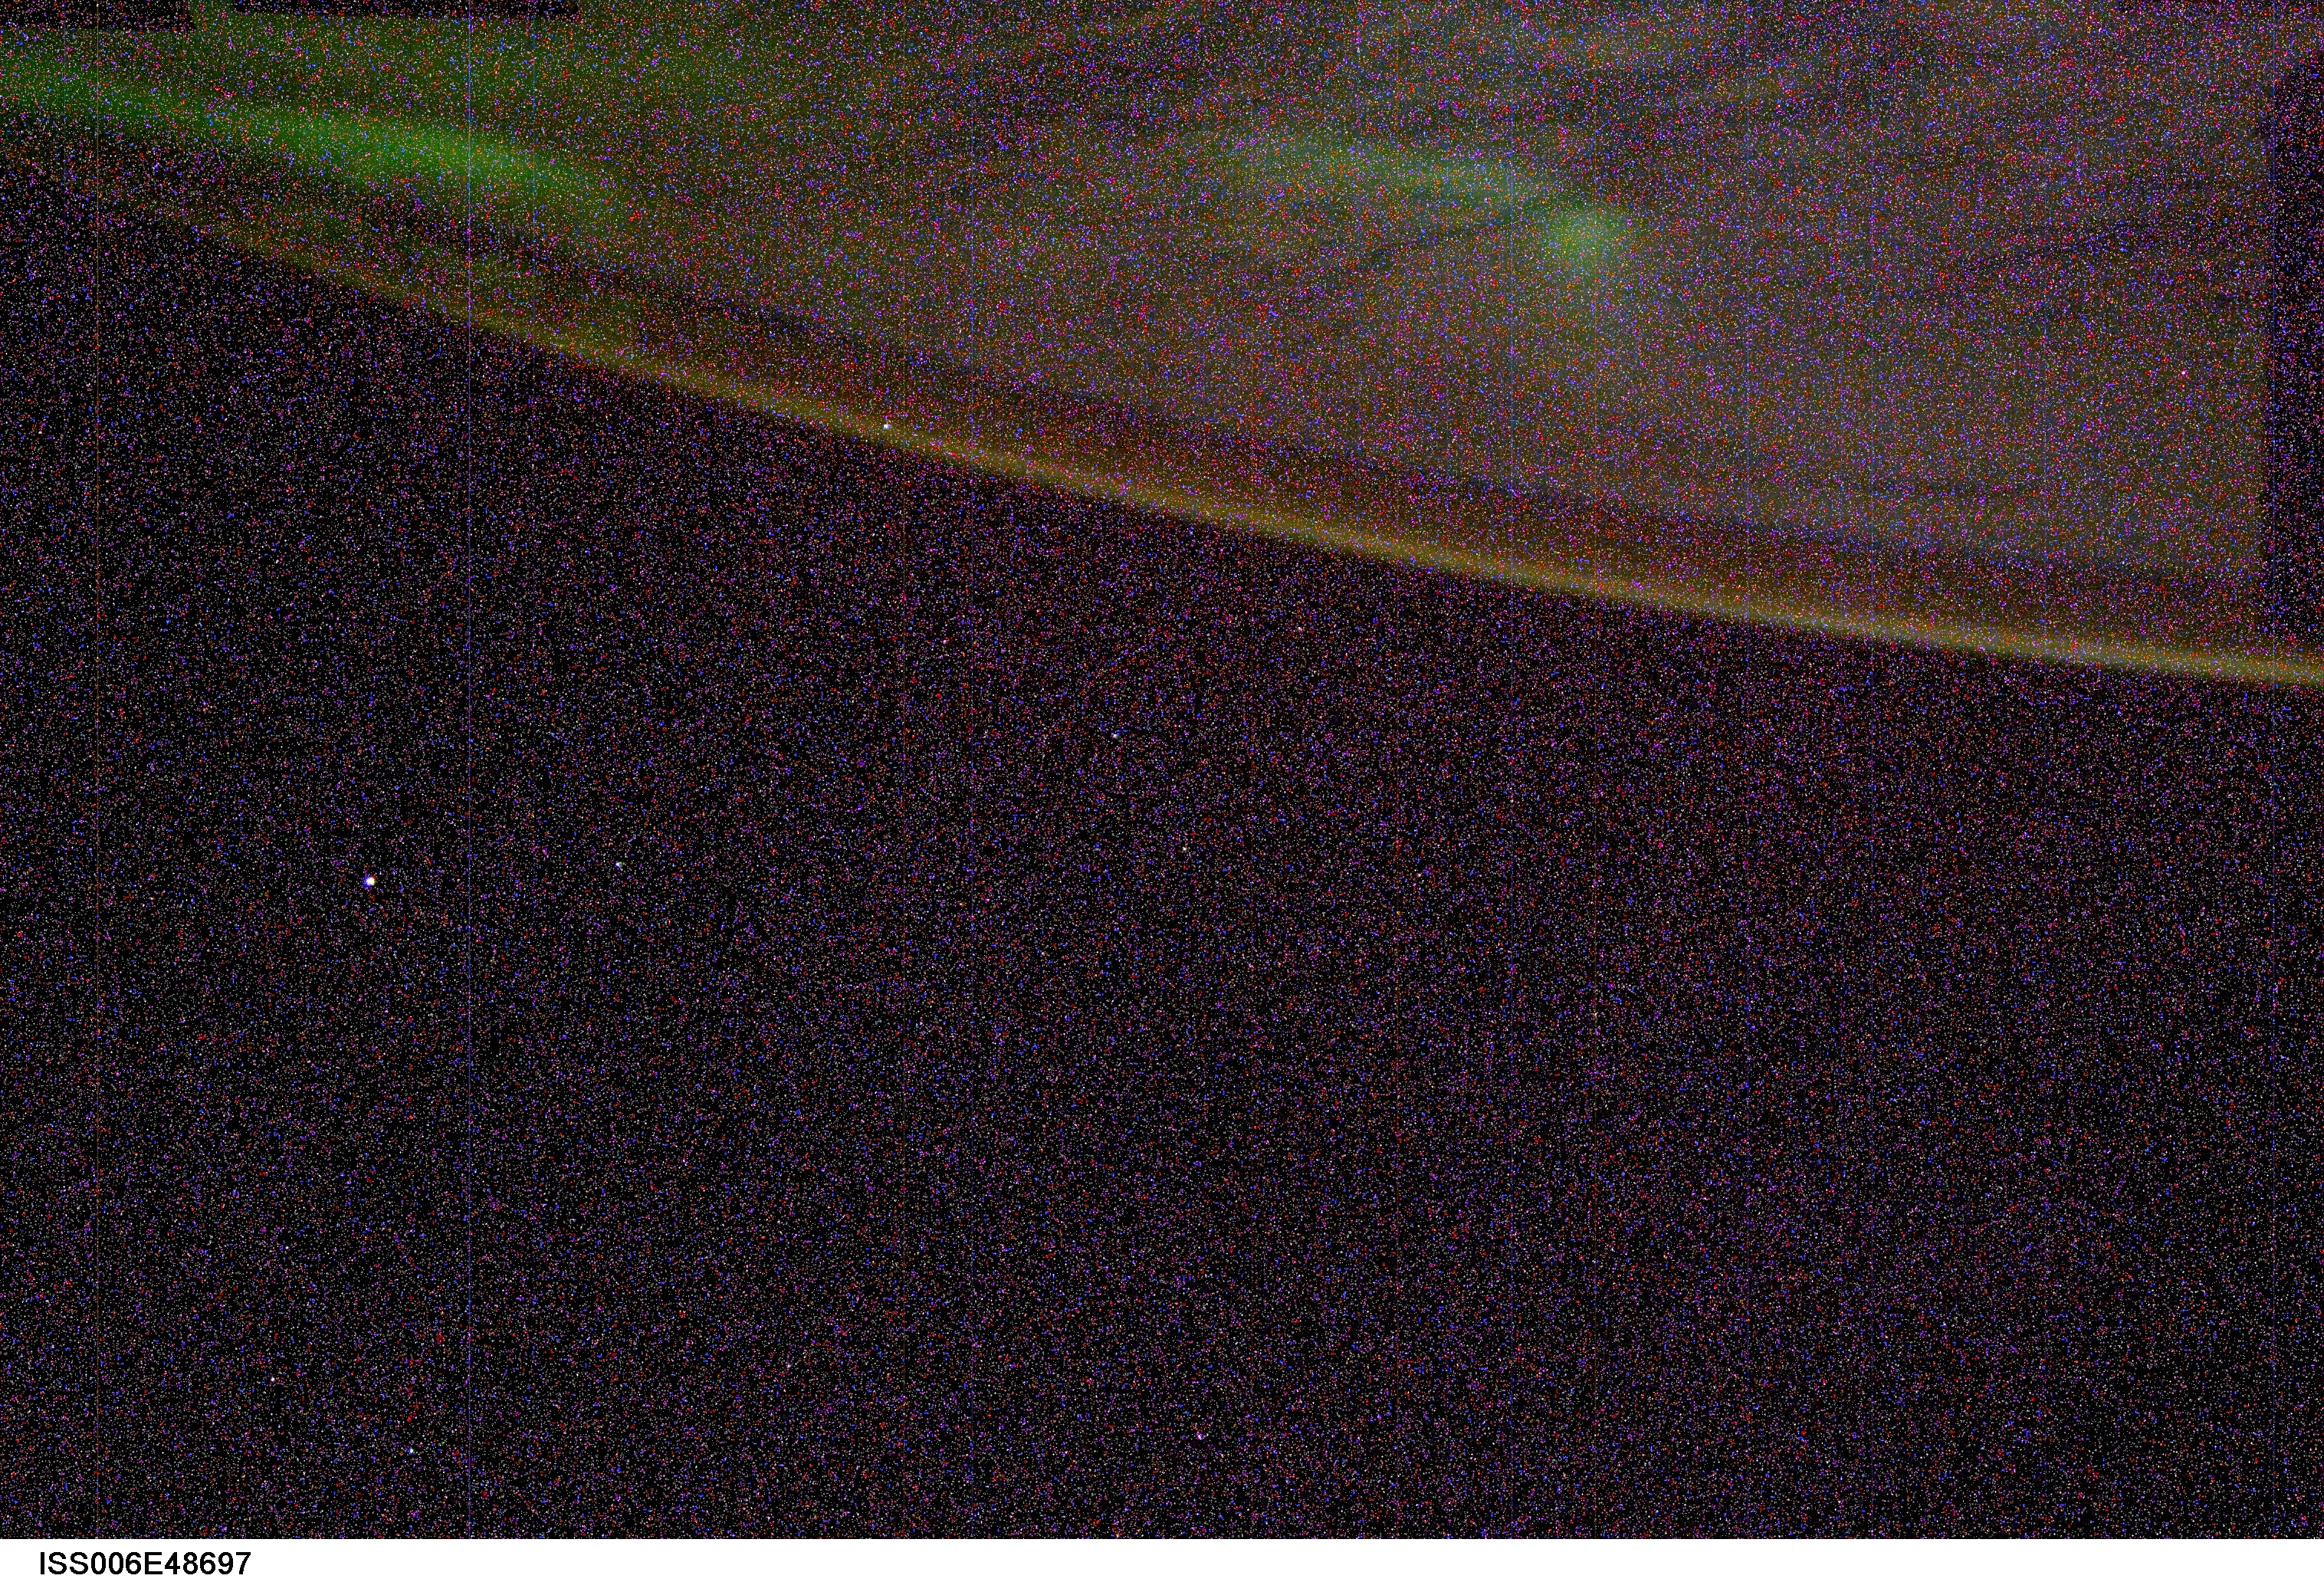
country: AURORA
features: AURORA AUSTRALIS, STARS
